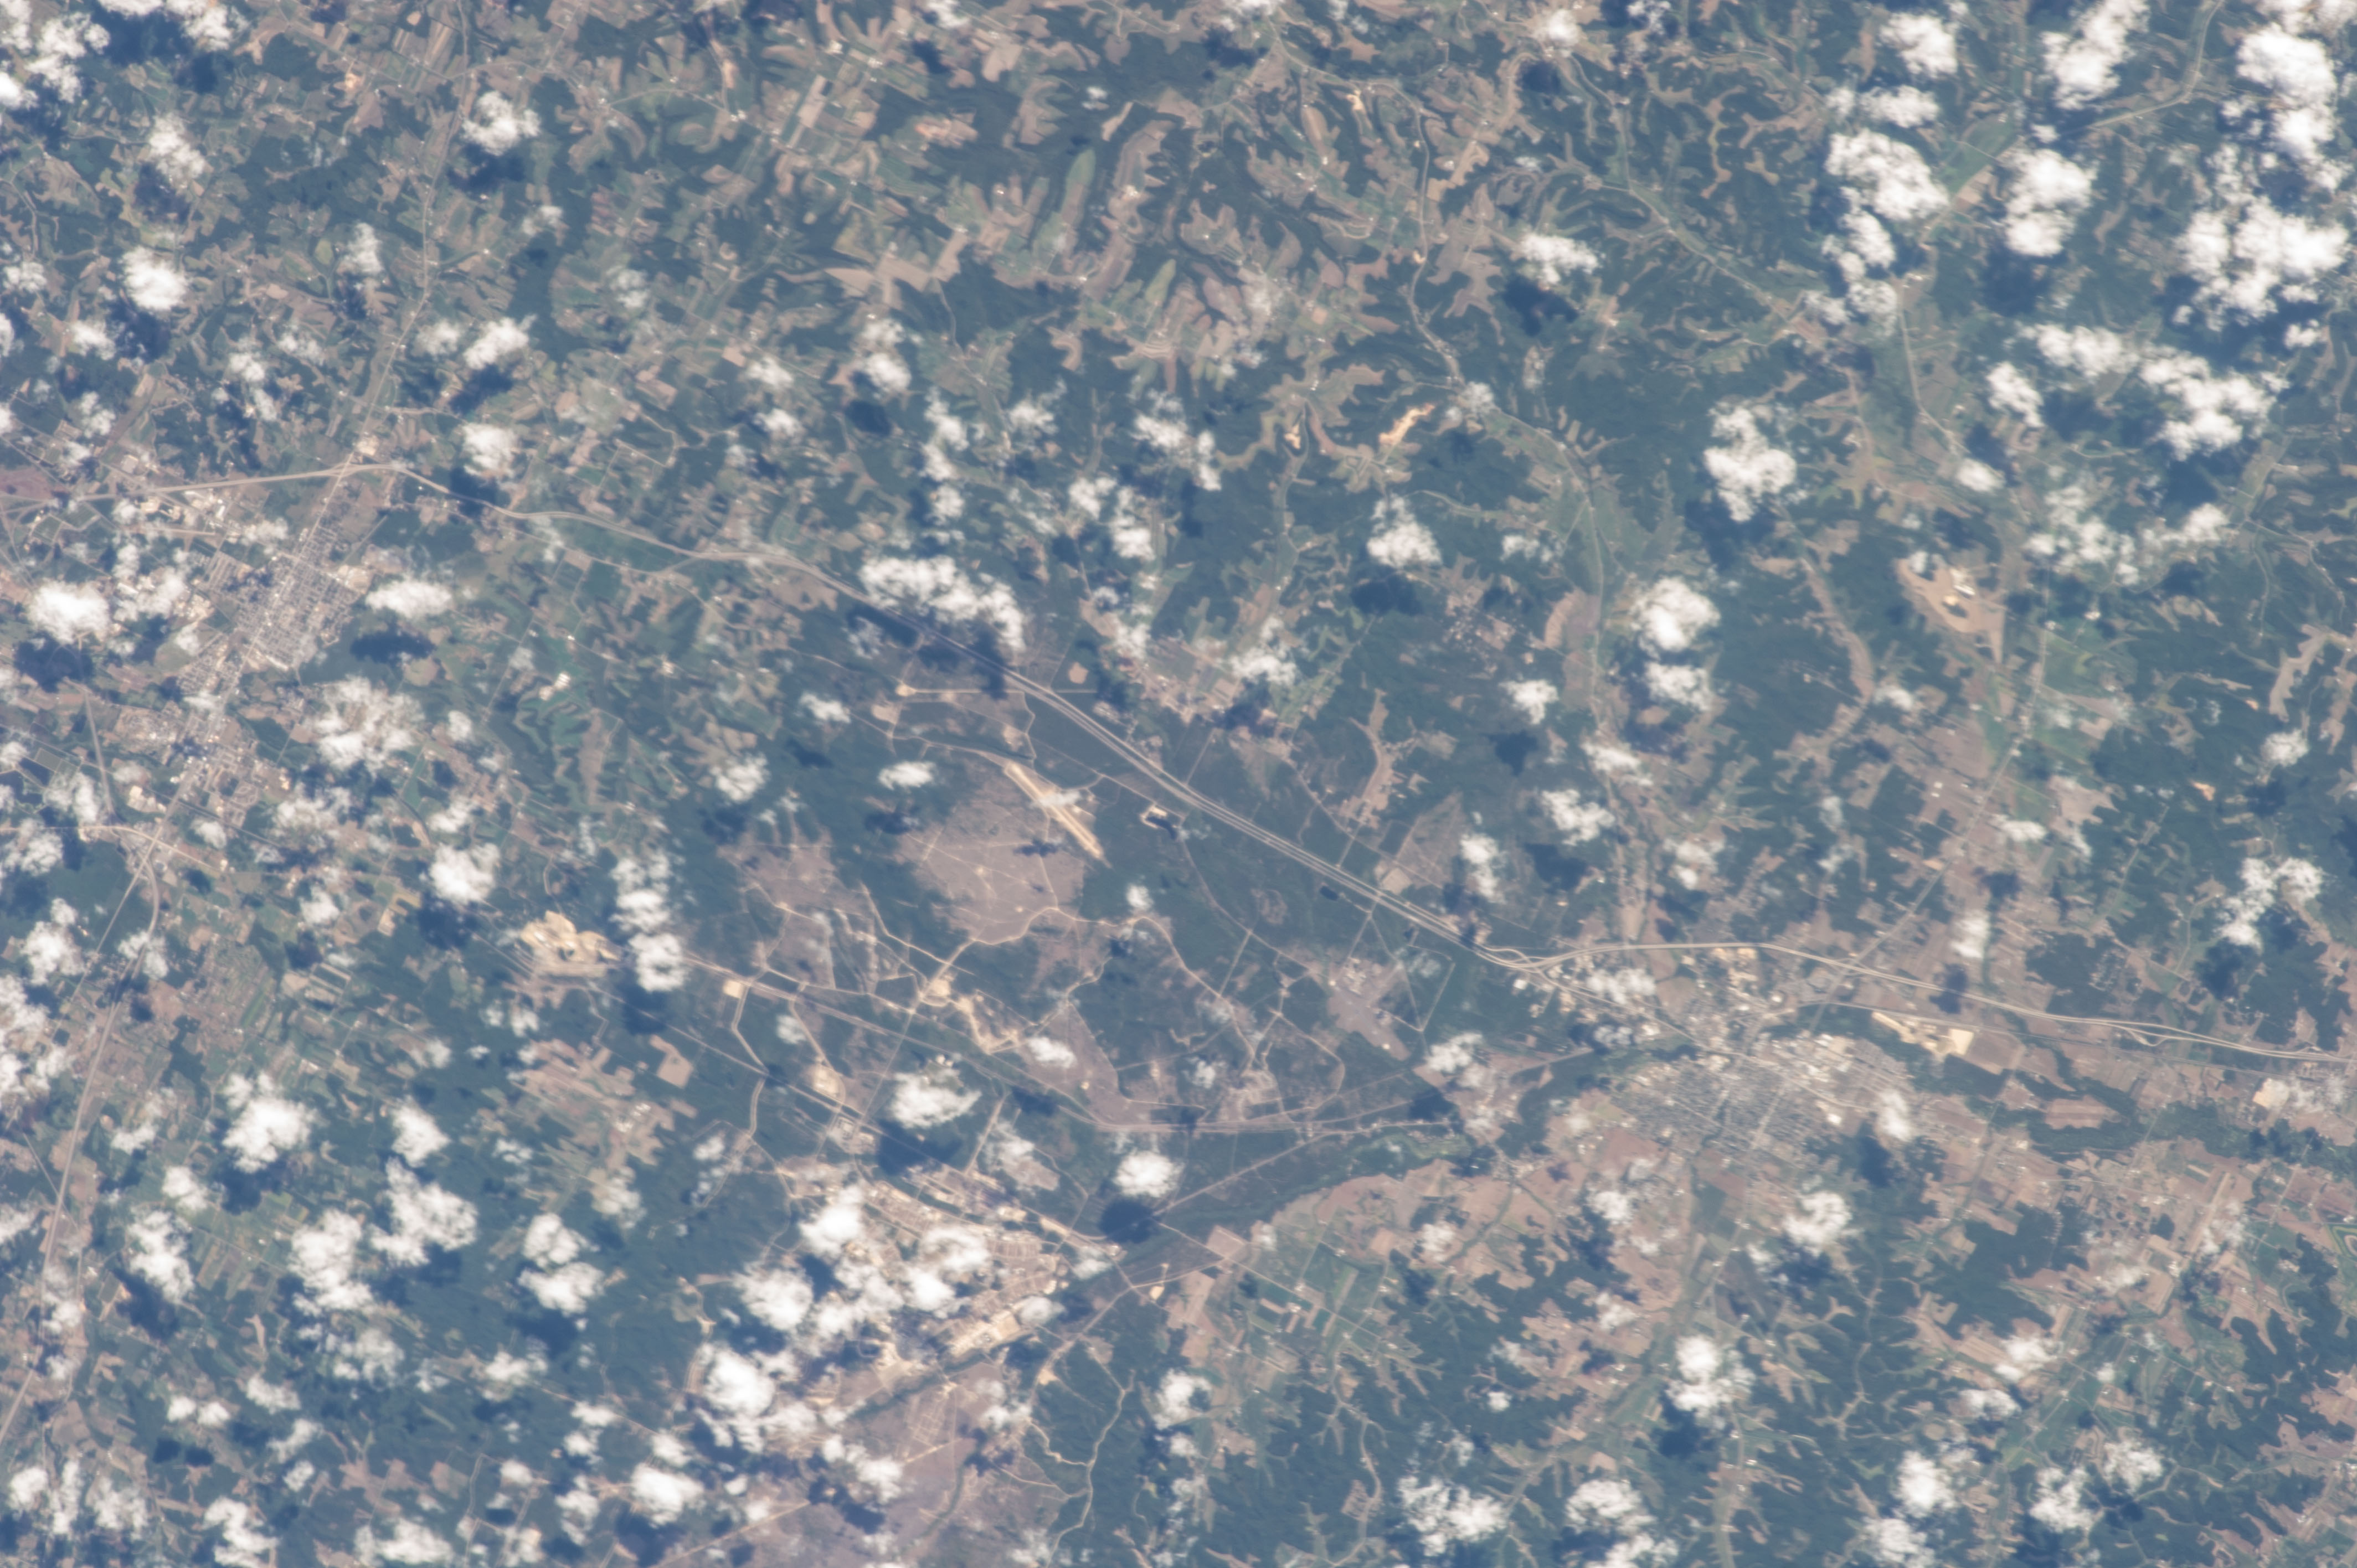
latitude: 43.9
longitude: -90.7
